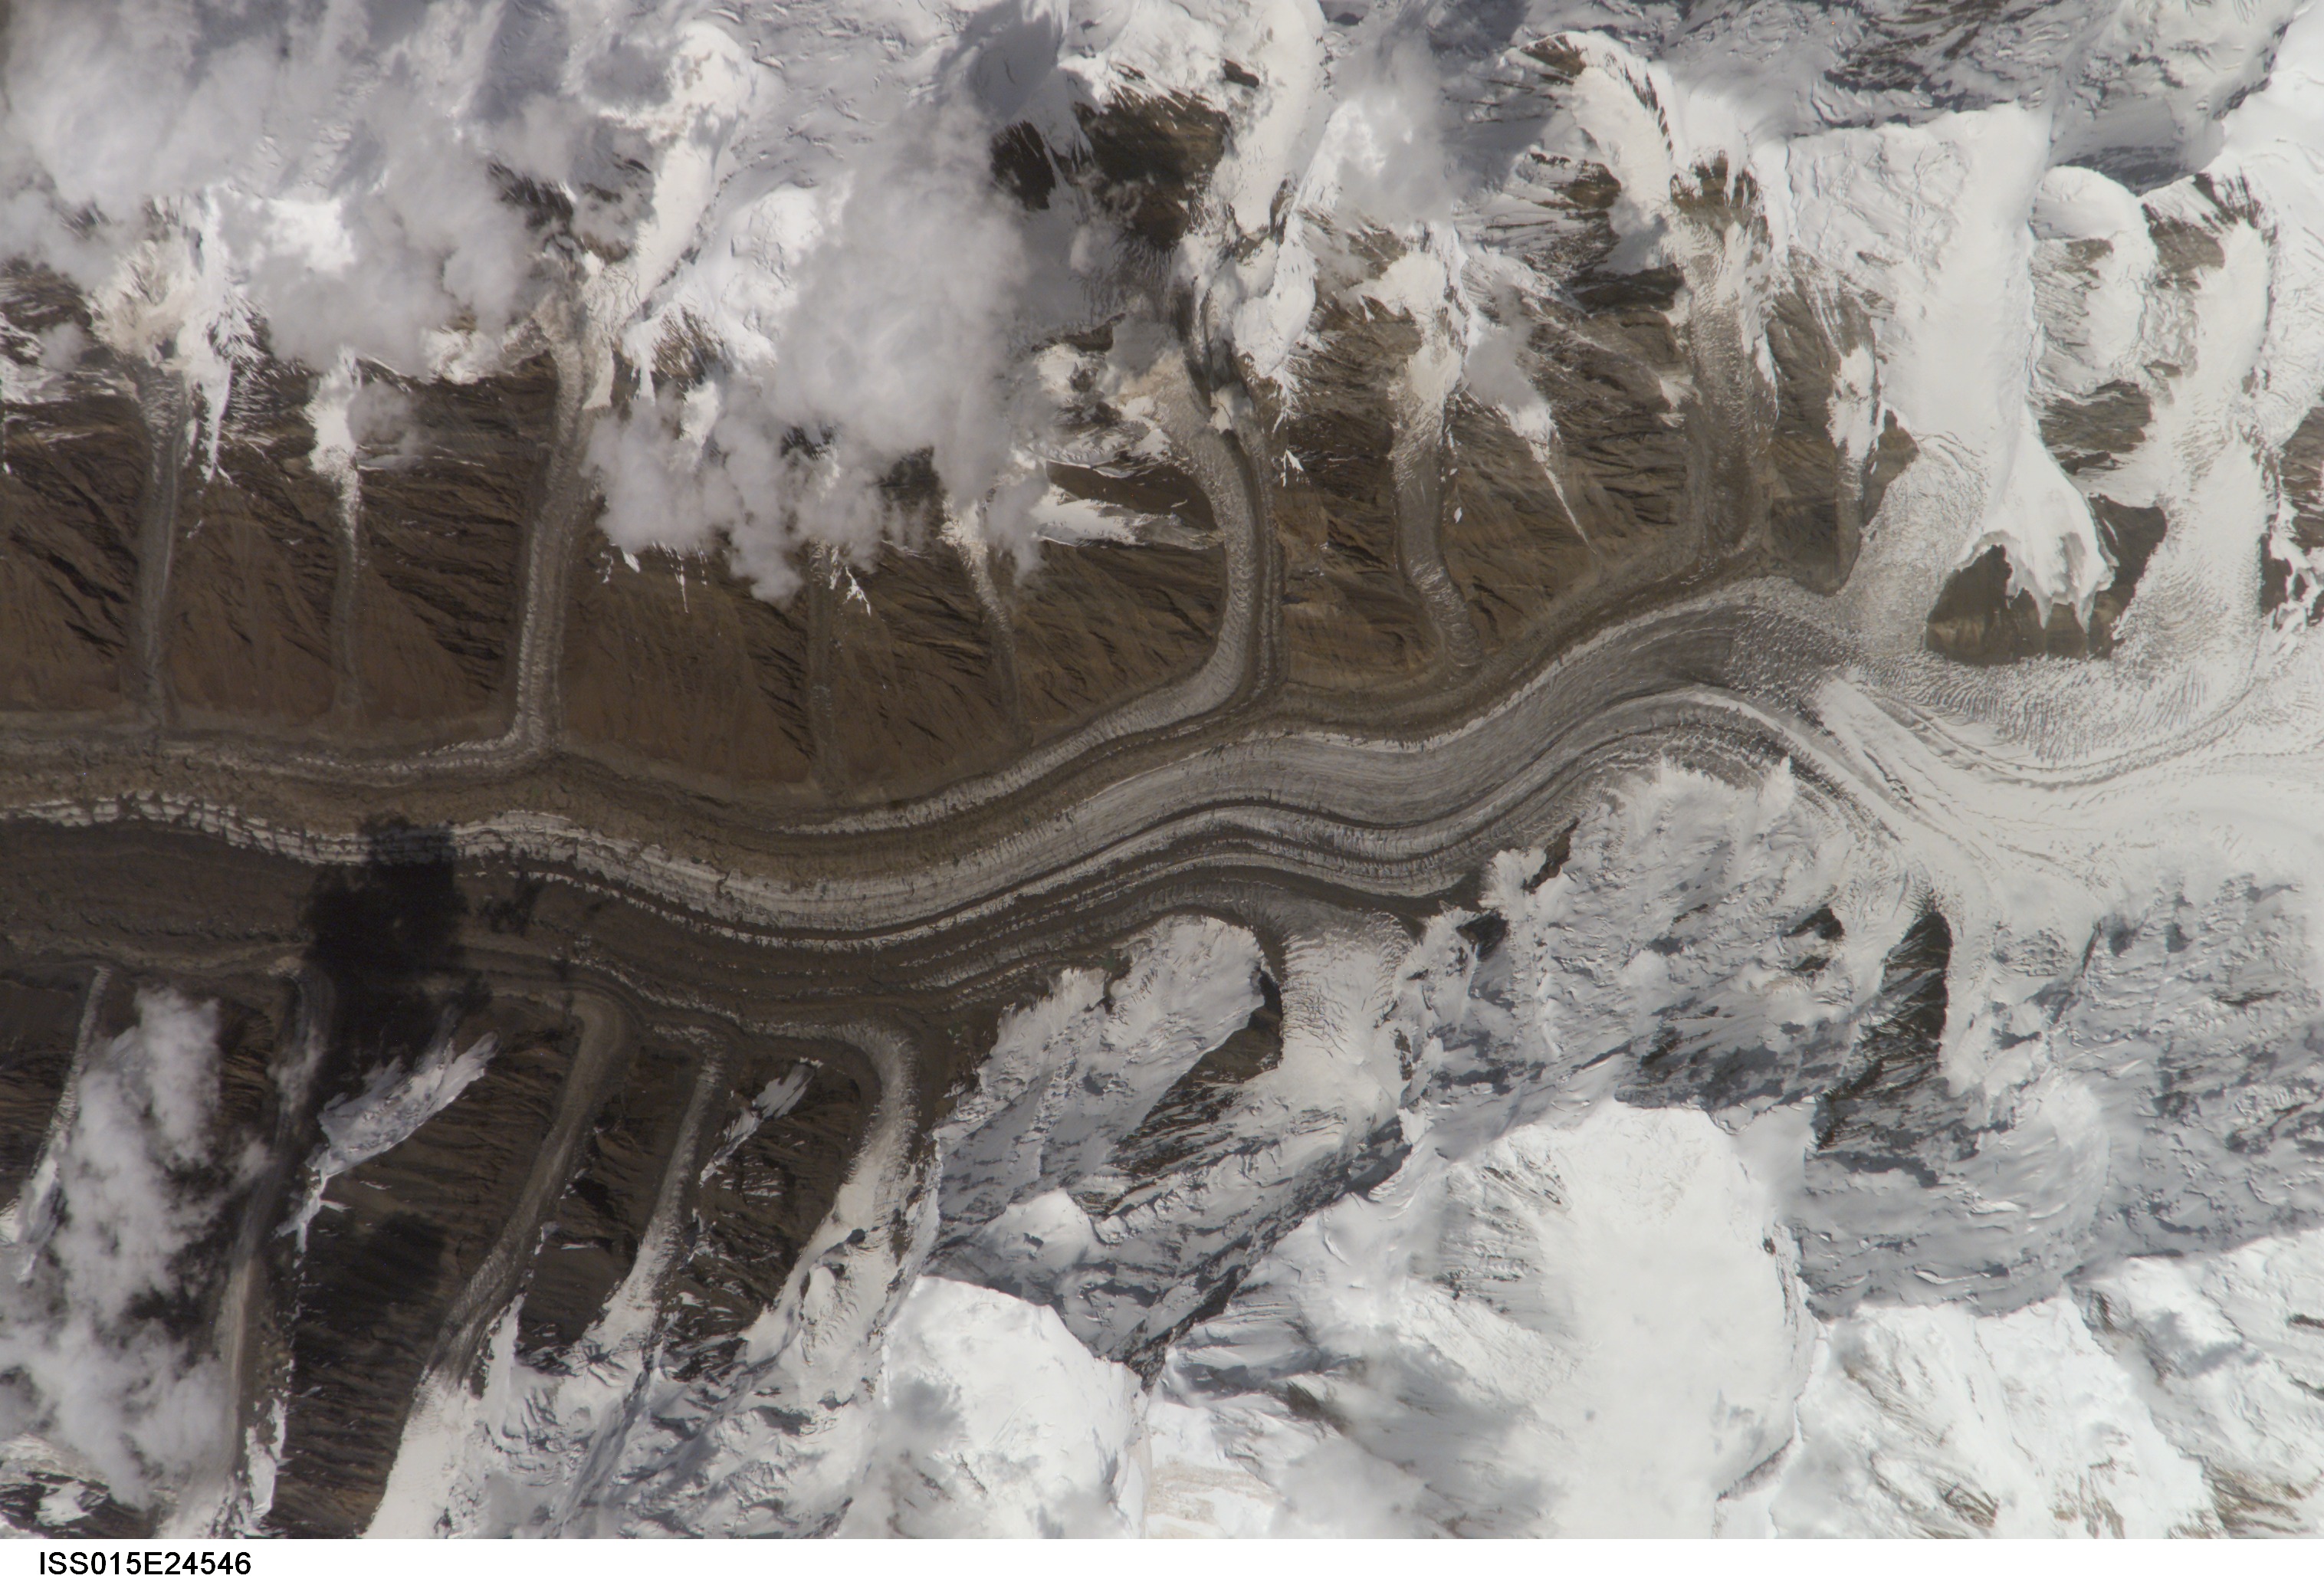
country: KYRGYZSTAN
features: VALLEY GLACIERS, C. TIEN MTS.
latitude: 42.2
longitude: 80.1
